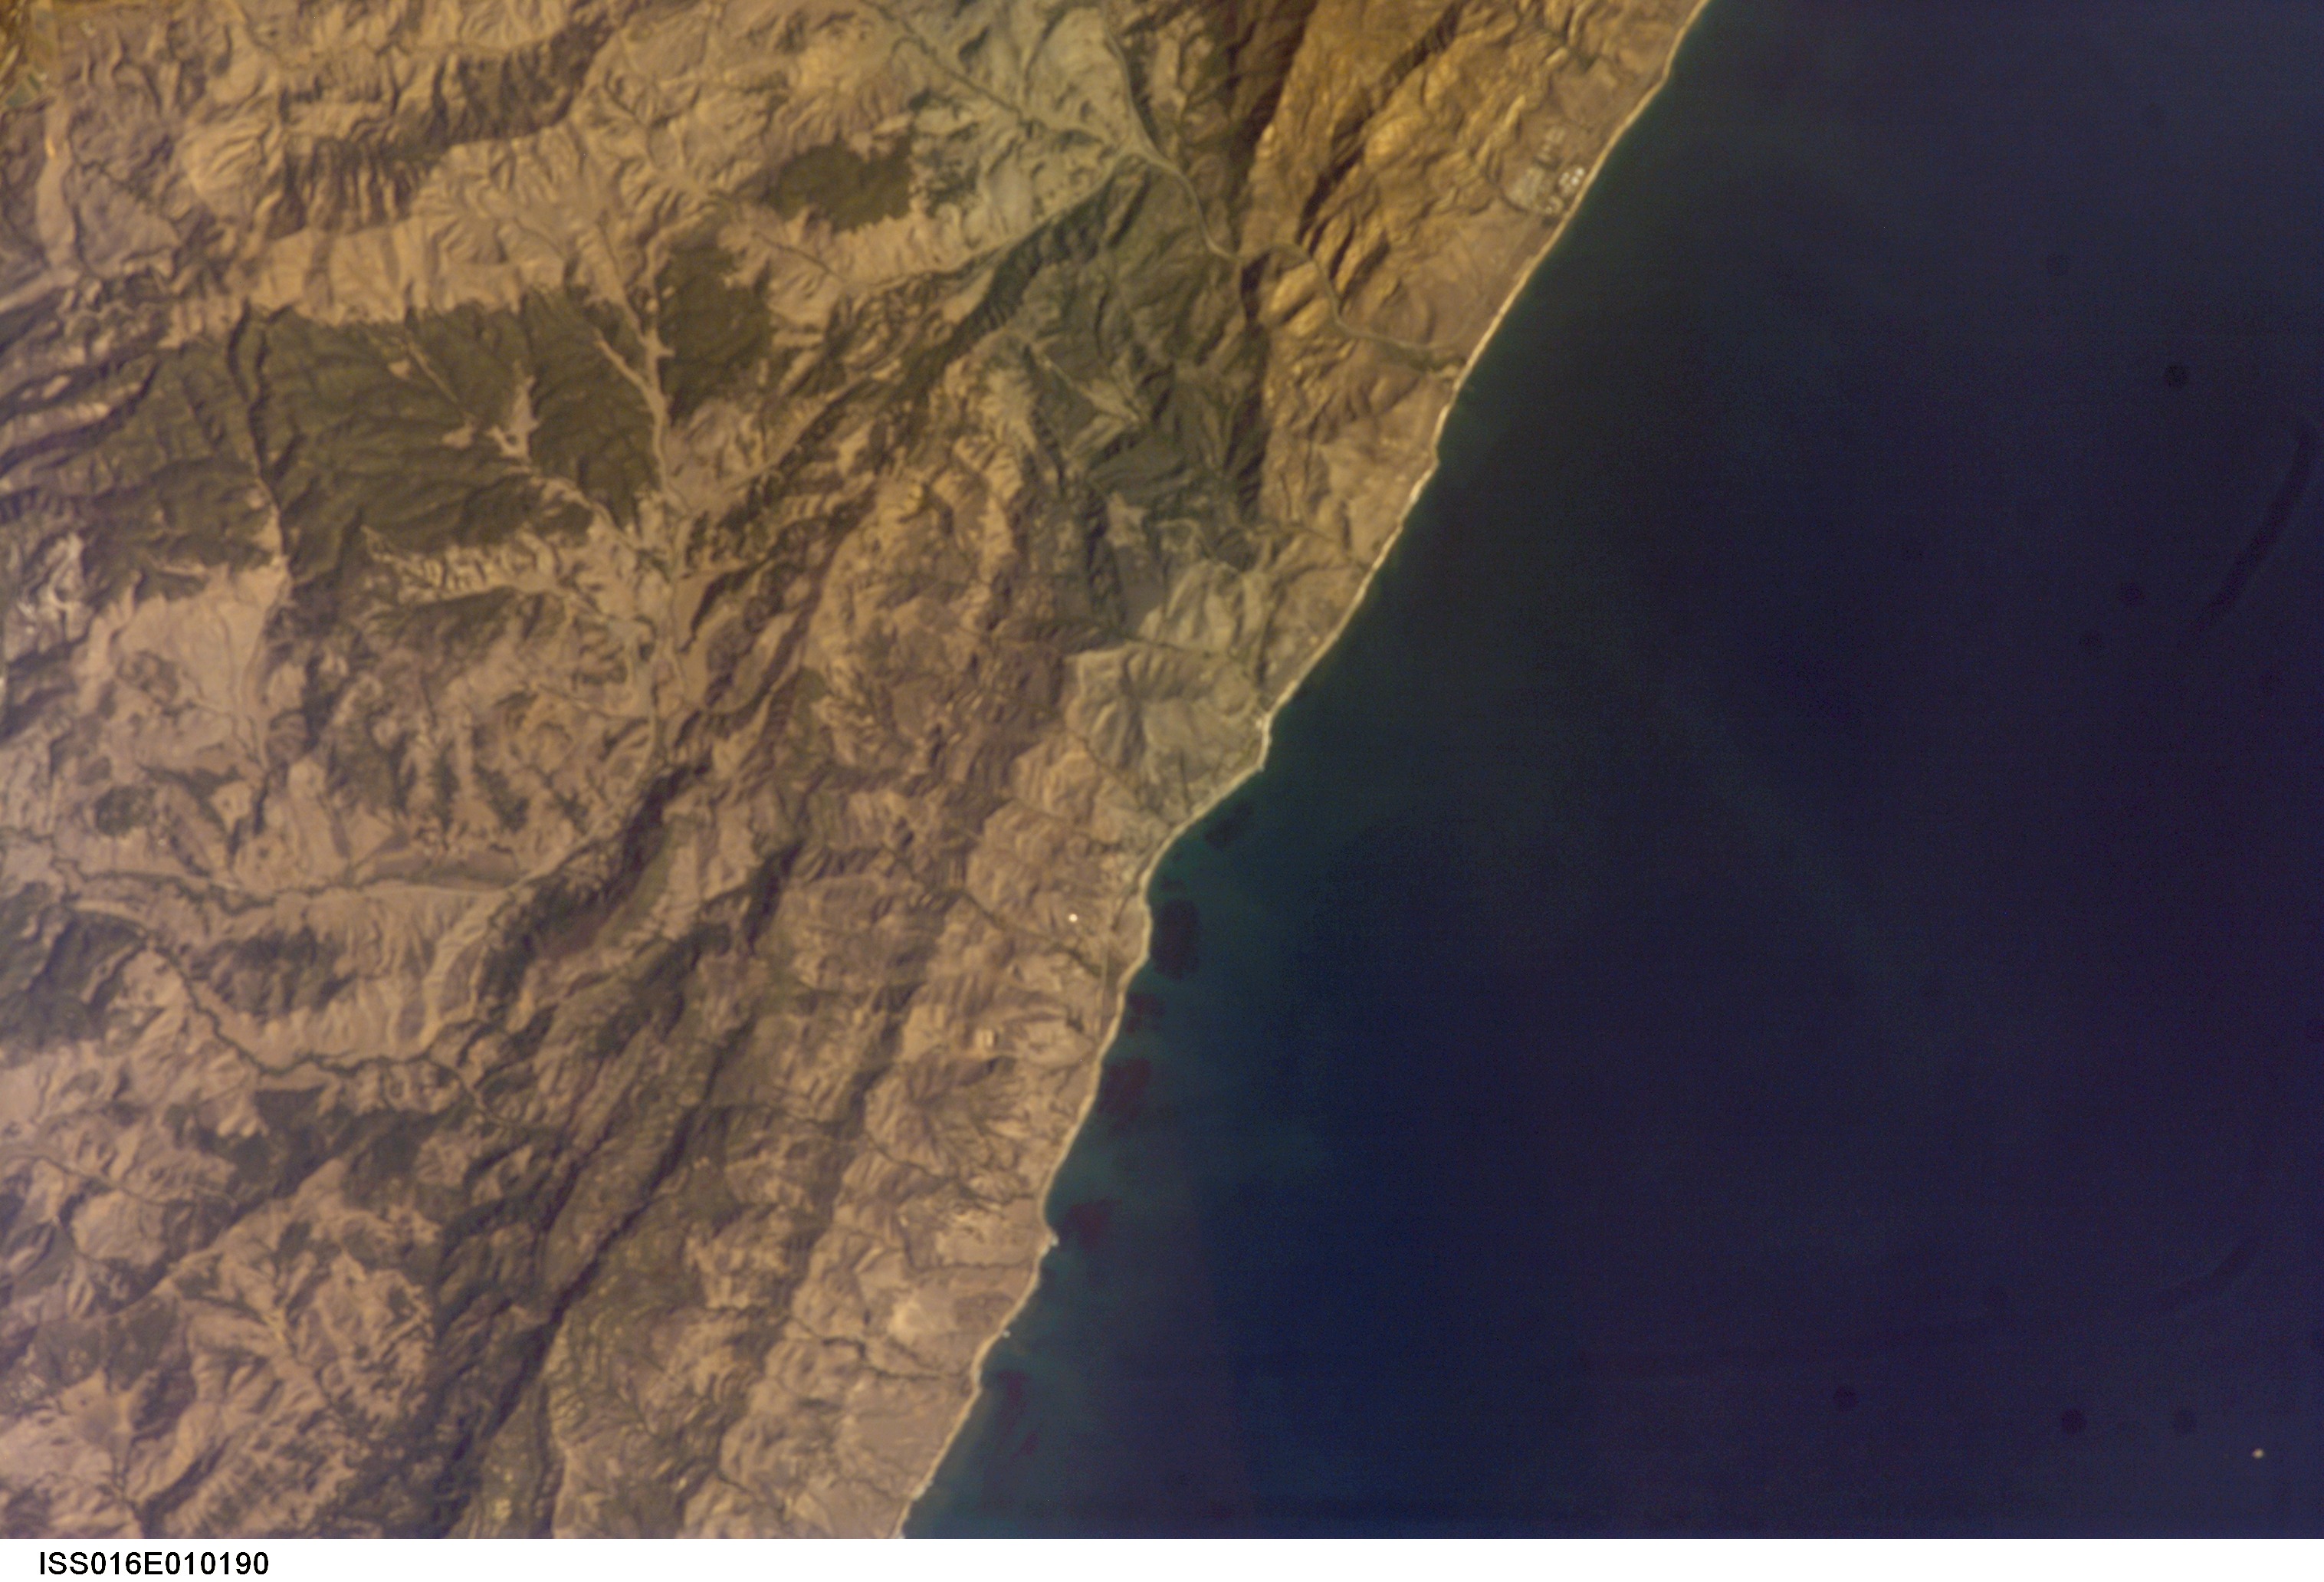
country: USA-CALIFORNIA
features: RAVINES,GAVIOTA STATE PARK
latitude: 34.5
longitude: -120.3
